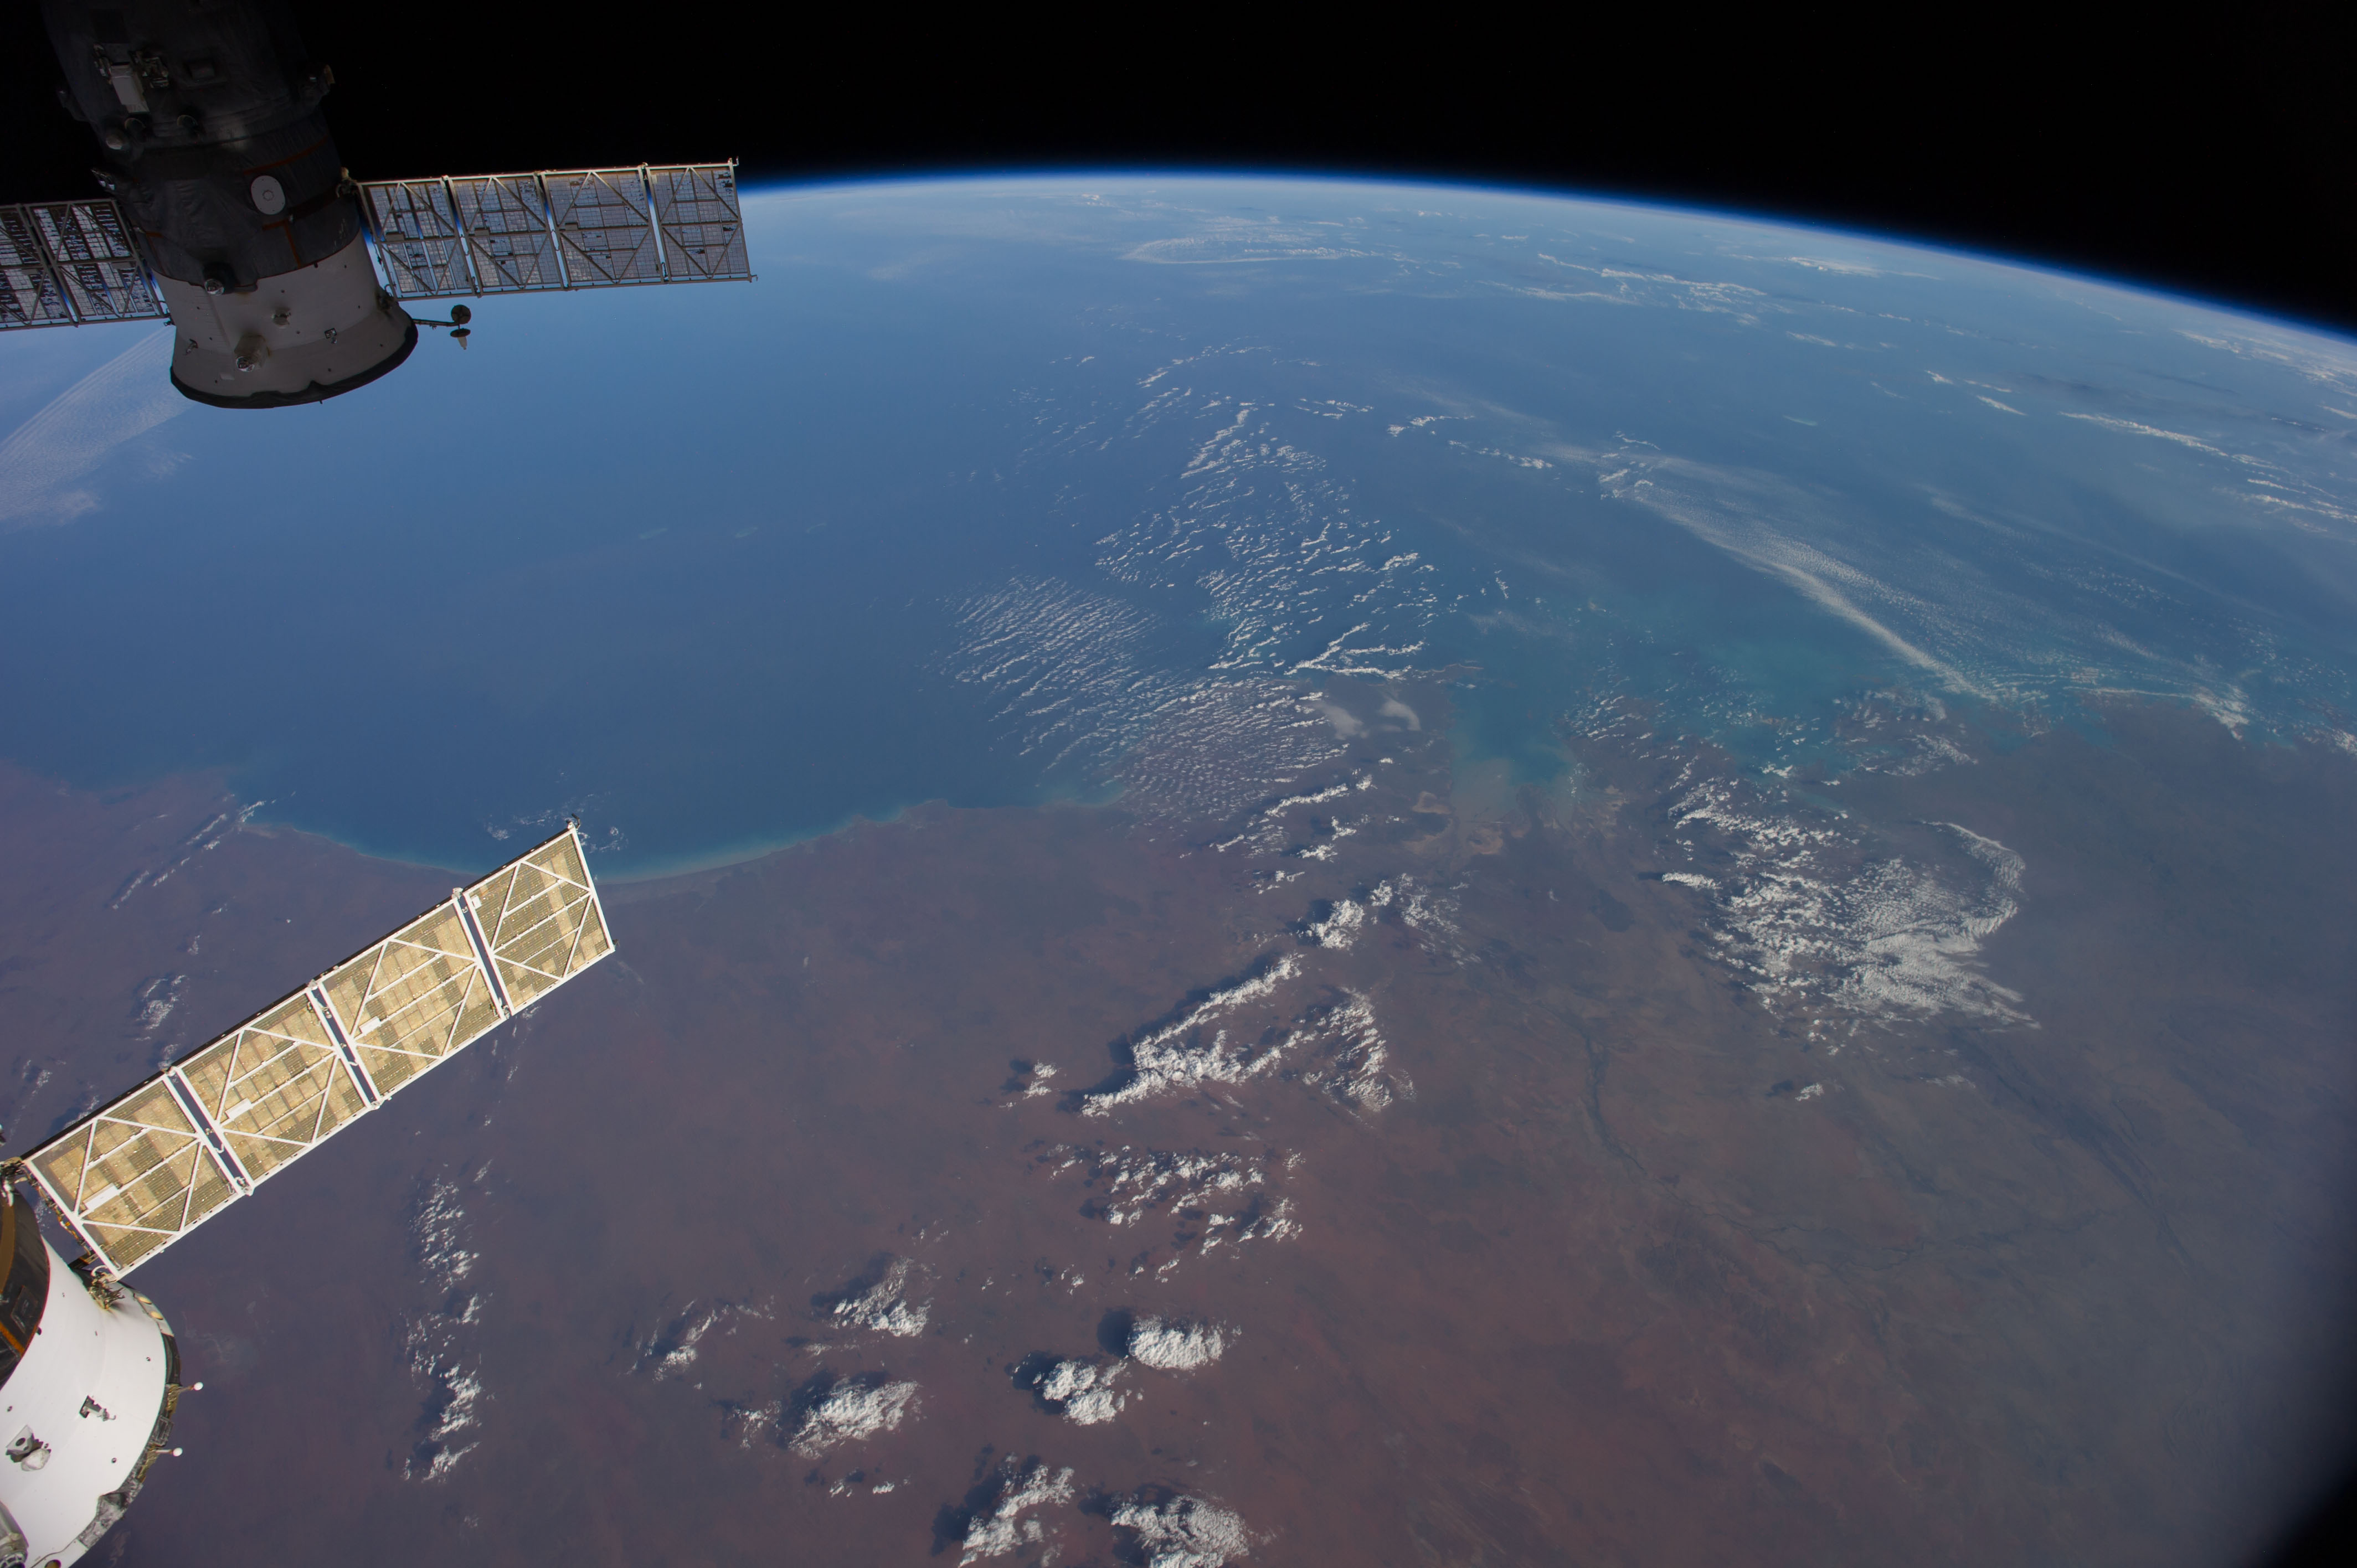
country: AUSTRALIA-WA
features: INDIAN O., KING SOUND, FITZROY R., ATMOSPHERIC LIMB
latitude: -18.0
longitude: 122.5
